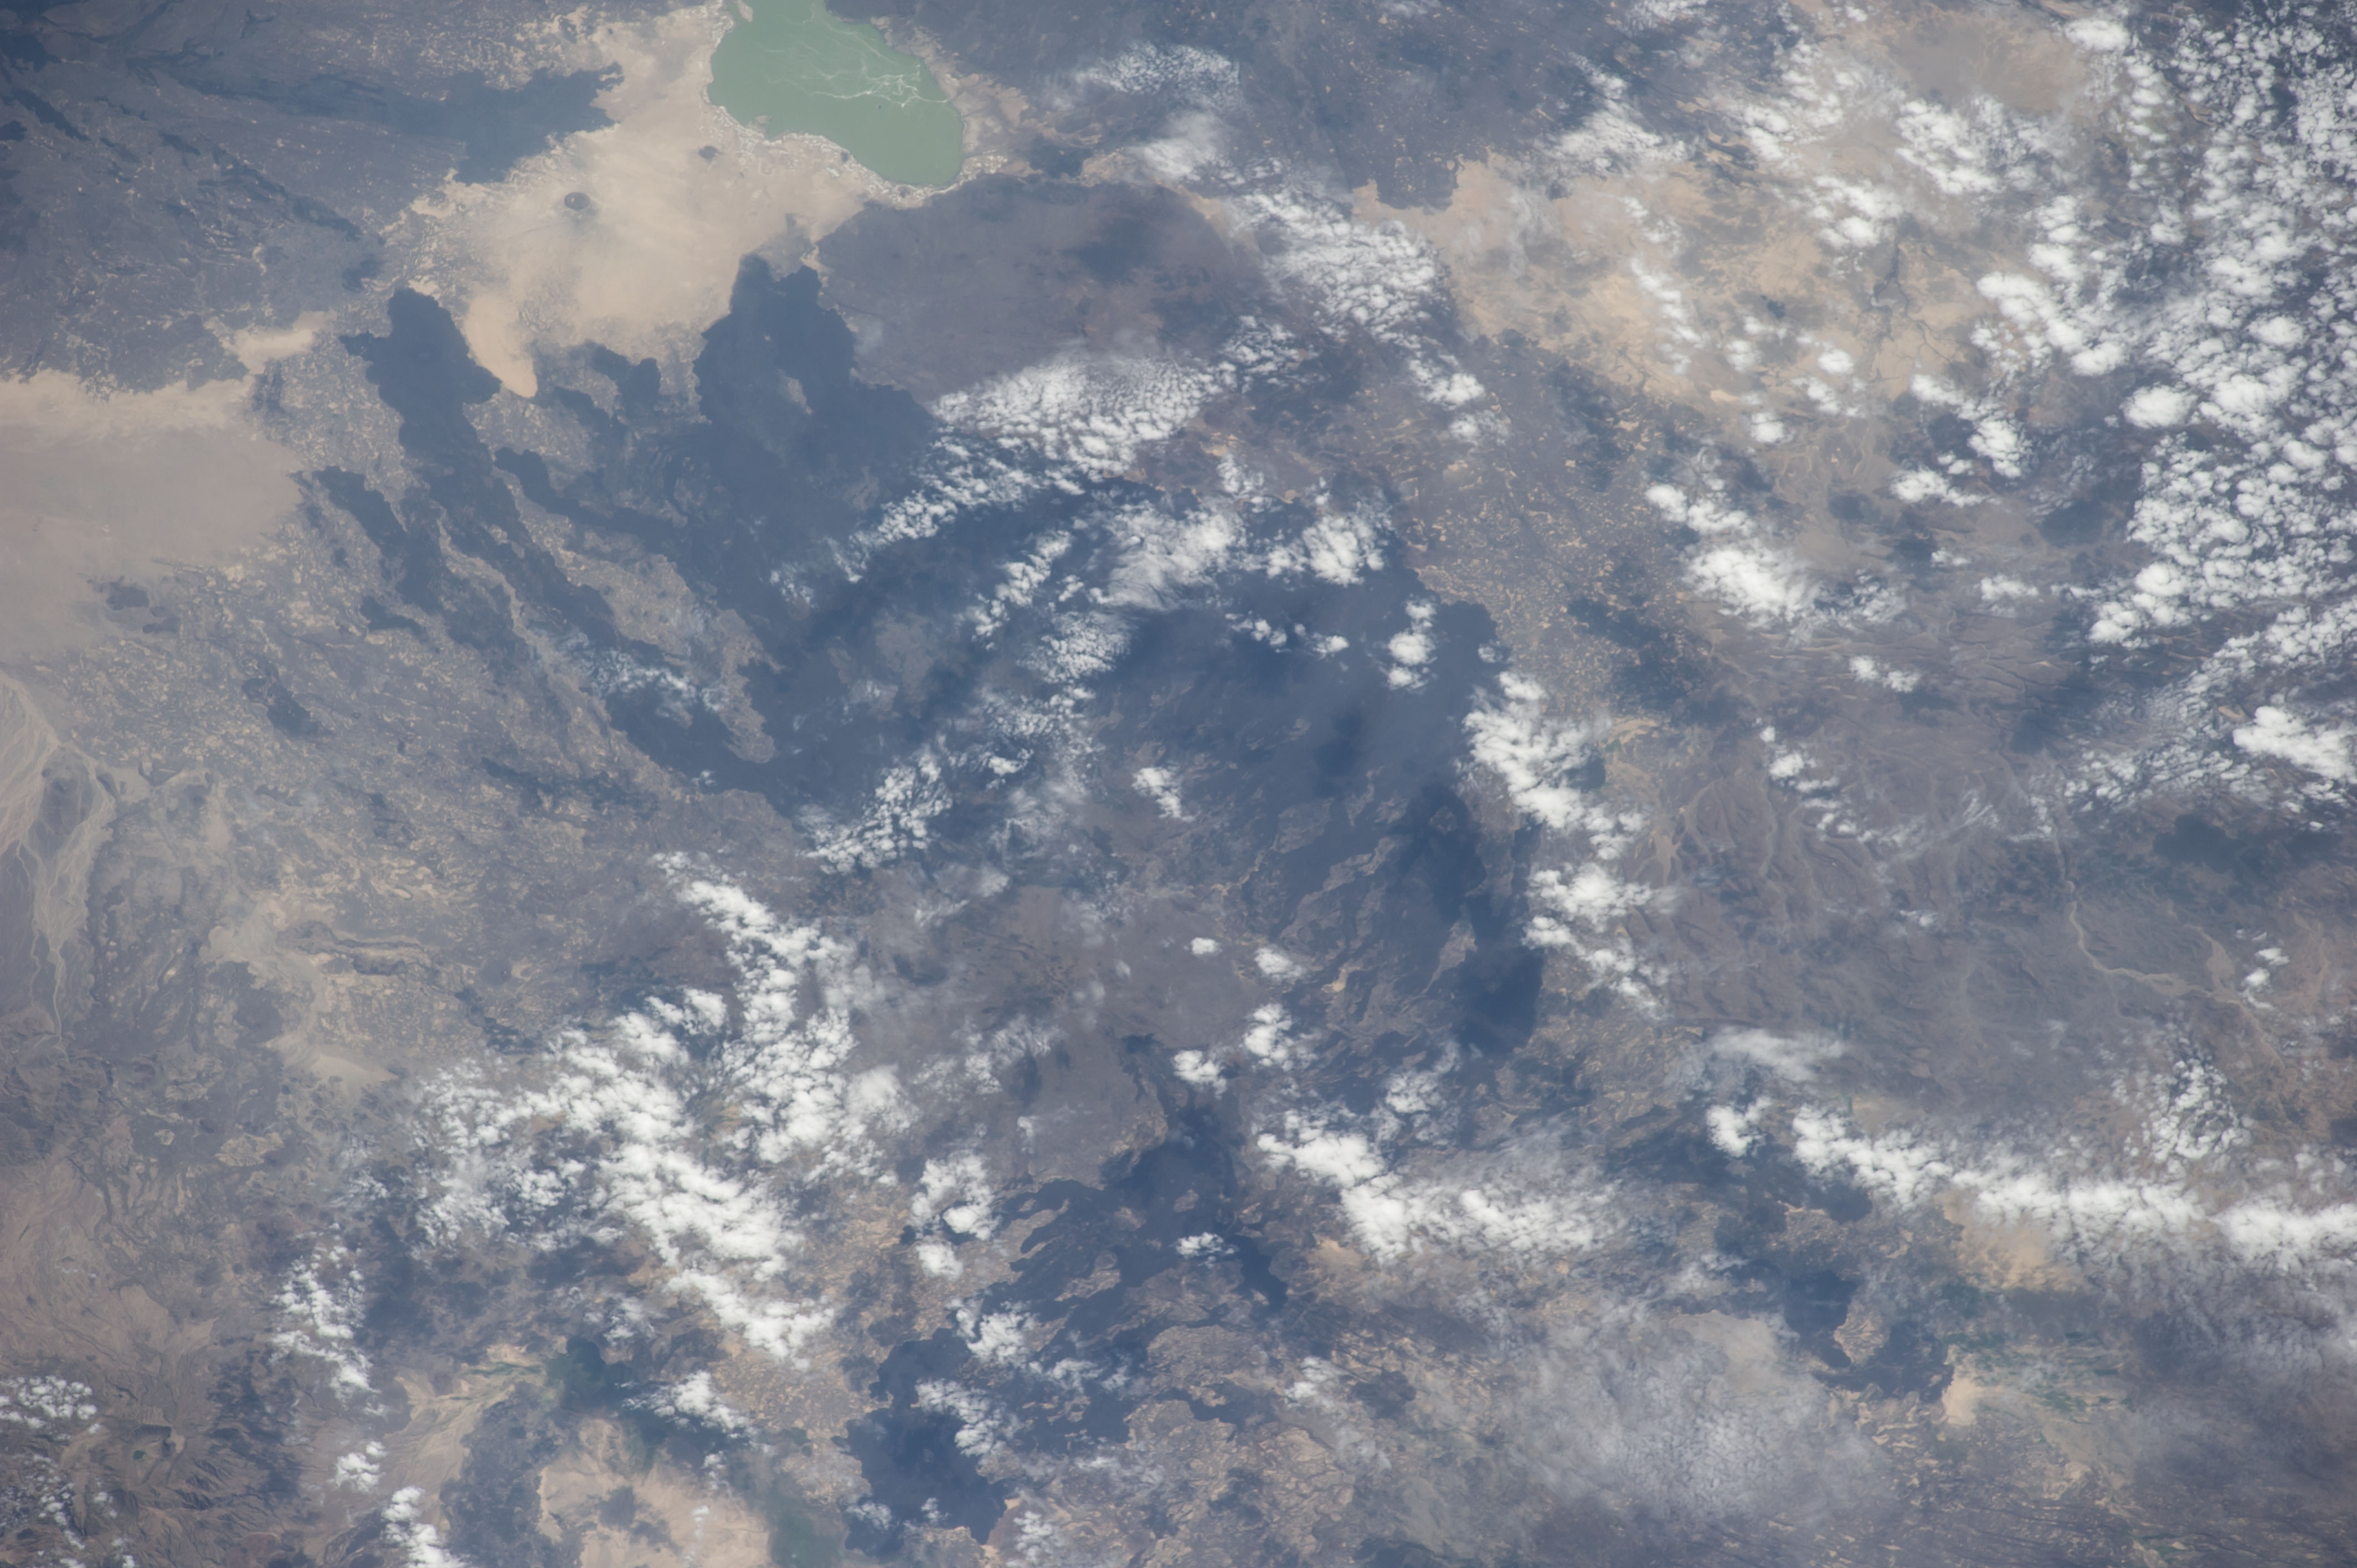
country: ETHIOPIA
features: L. AFRERA
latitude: 12.9
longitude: 40.7
